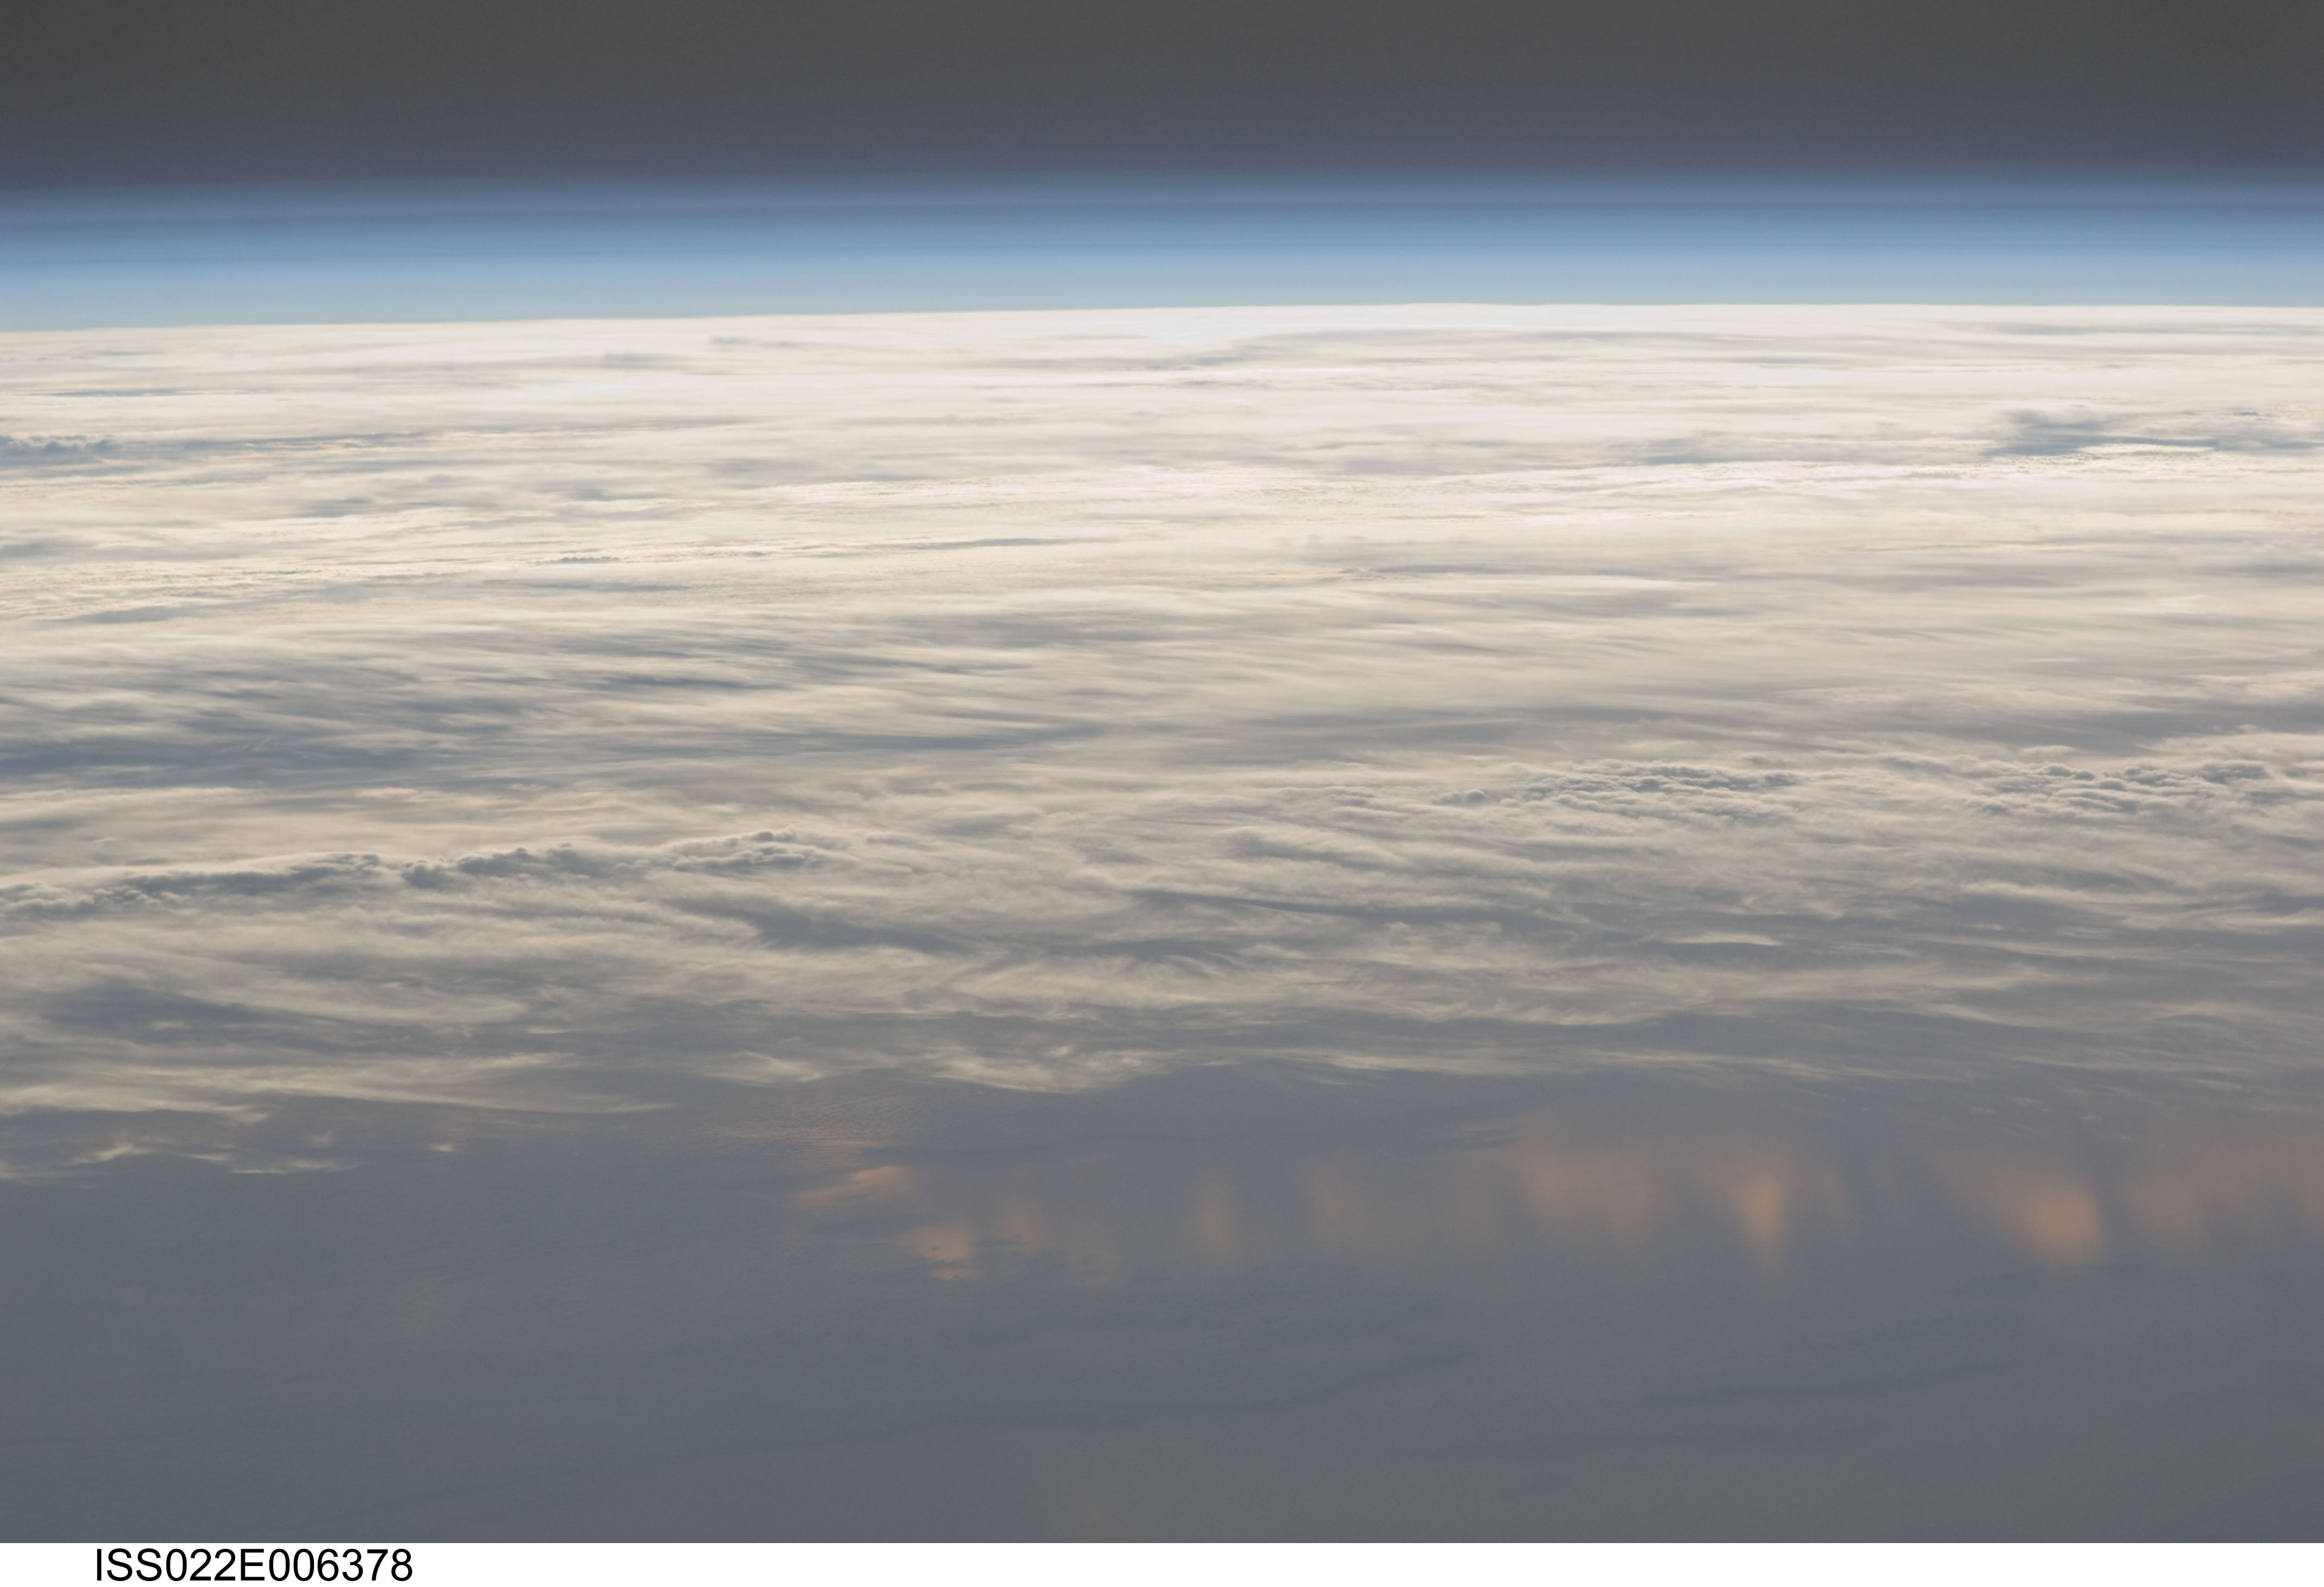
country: INDIAN OCEAN
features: PAN-ATMOSPHERIC LIMB, MULTI-LAYERED CLOUDS
